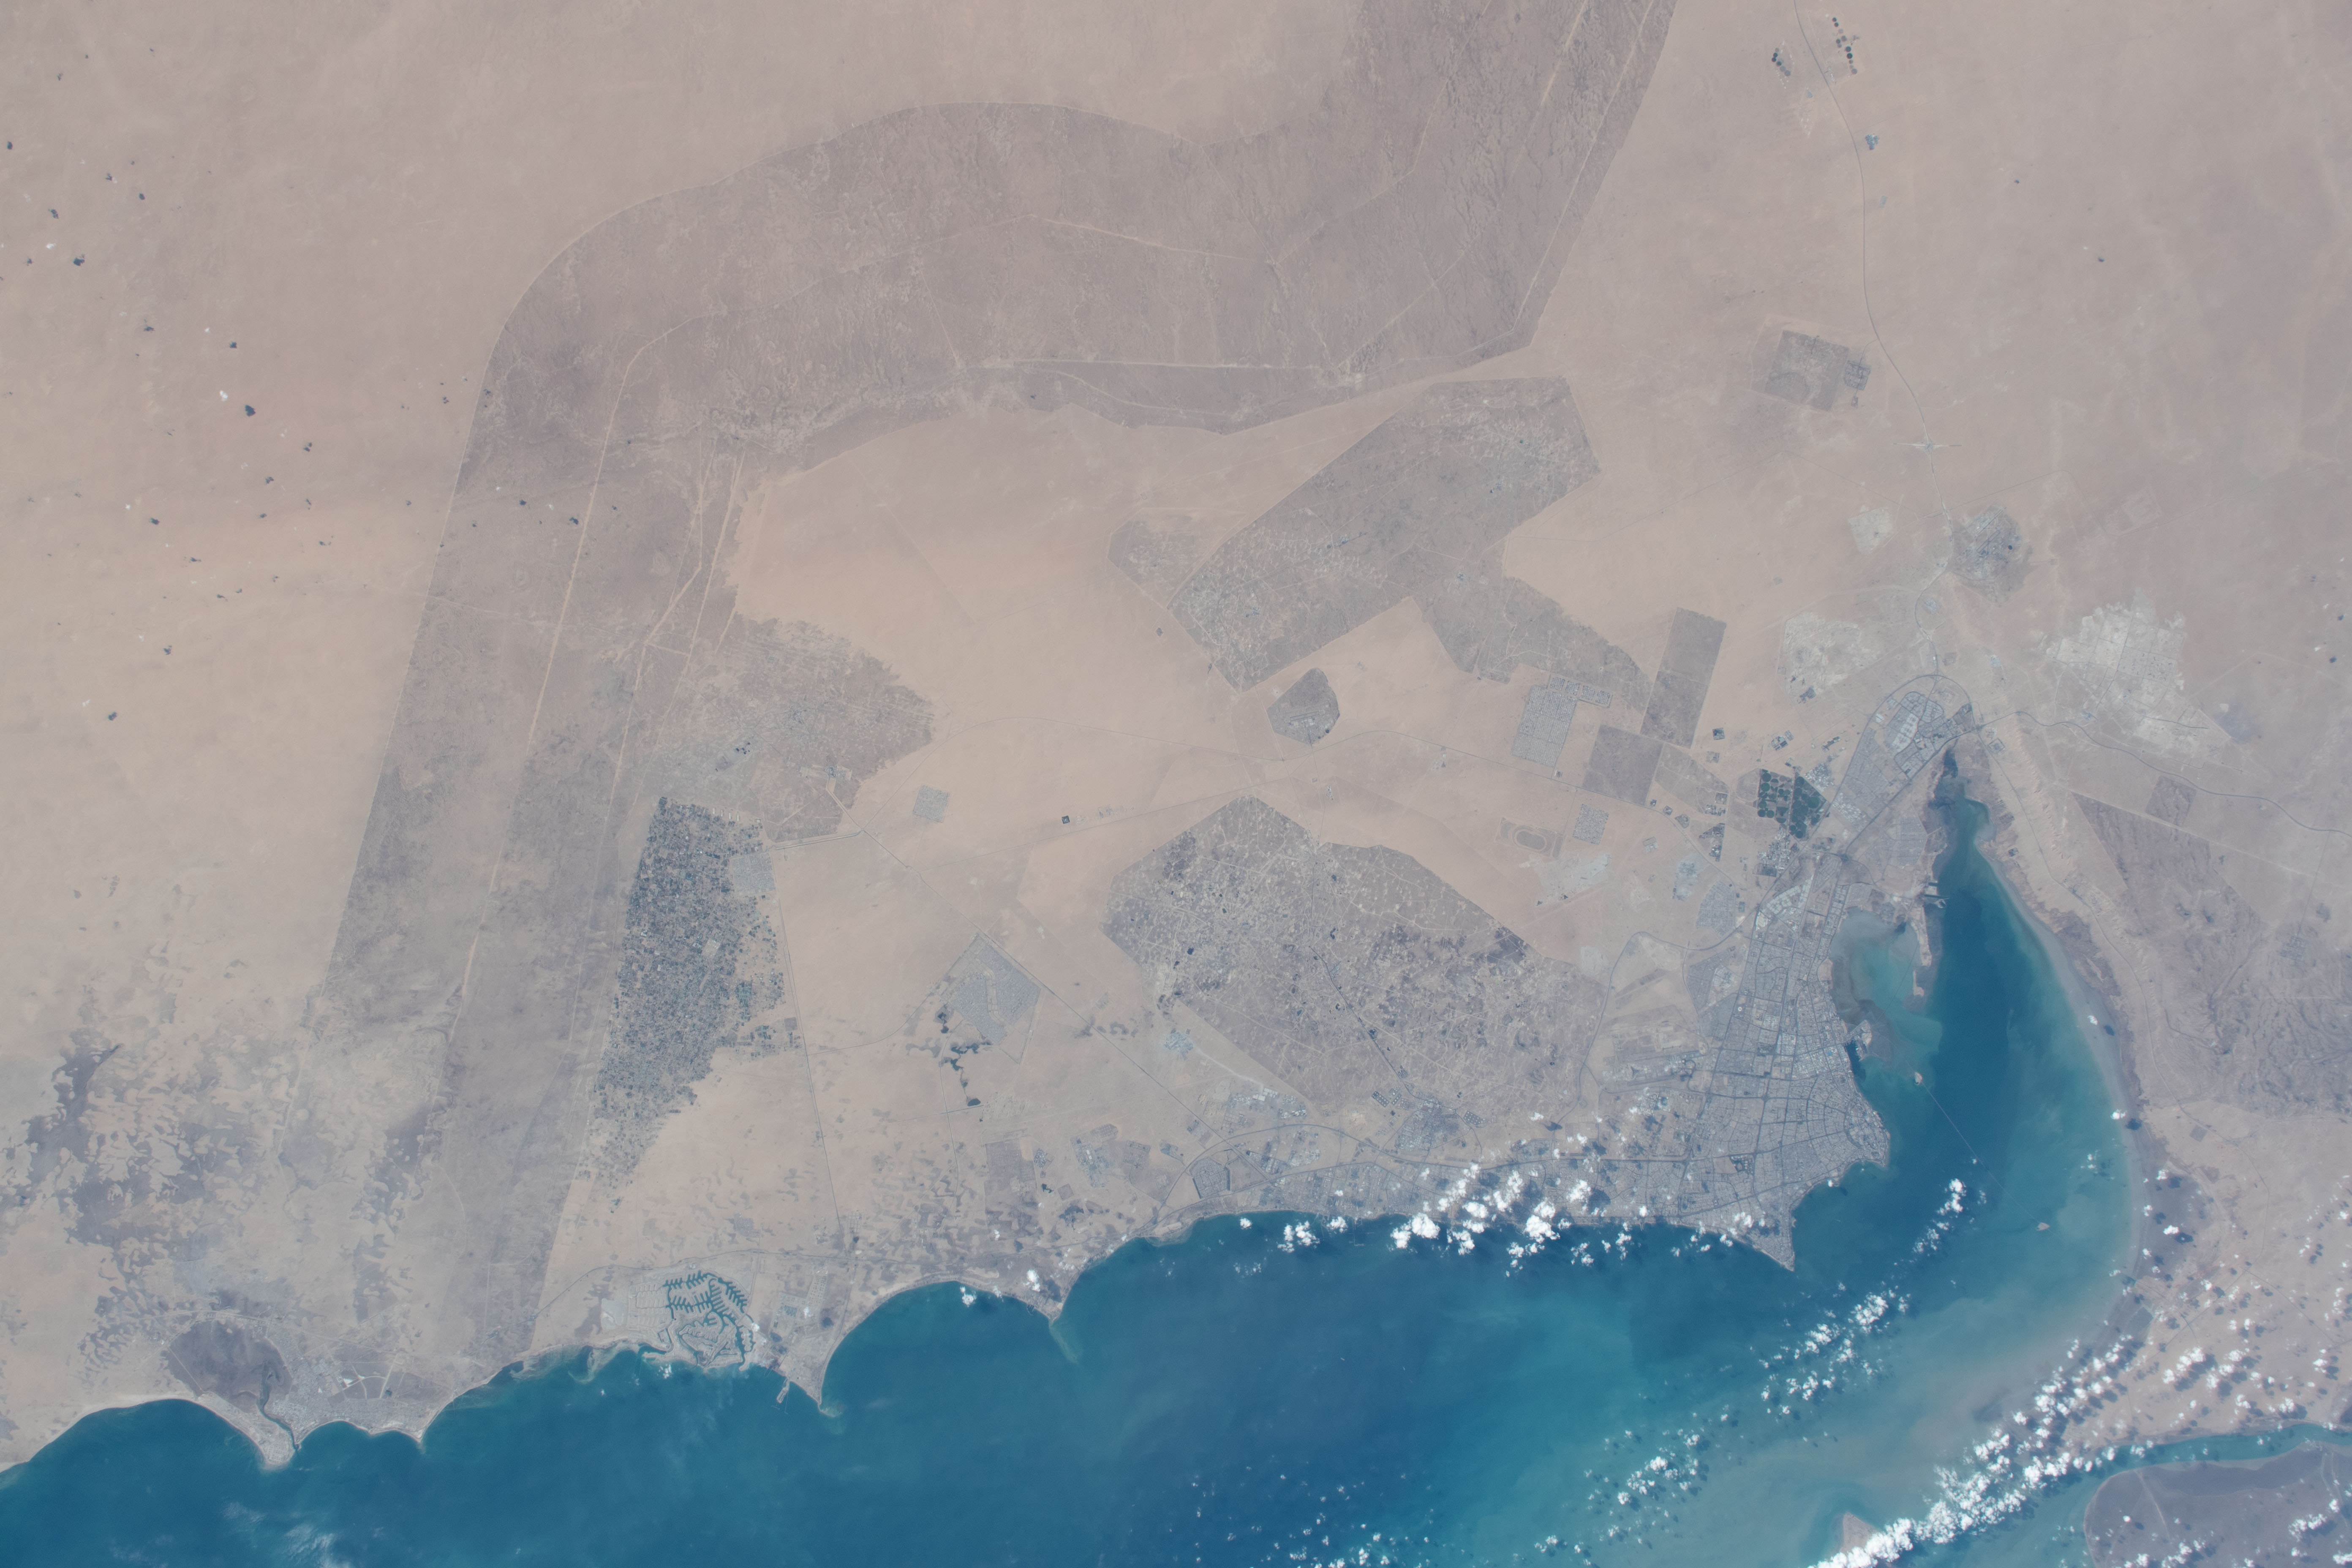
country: KUWAIT
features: PERSIAN GULF, KUWAIT BAY, KUWAIT CITY
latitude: 29.0
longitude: 48.0
